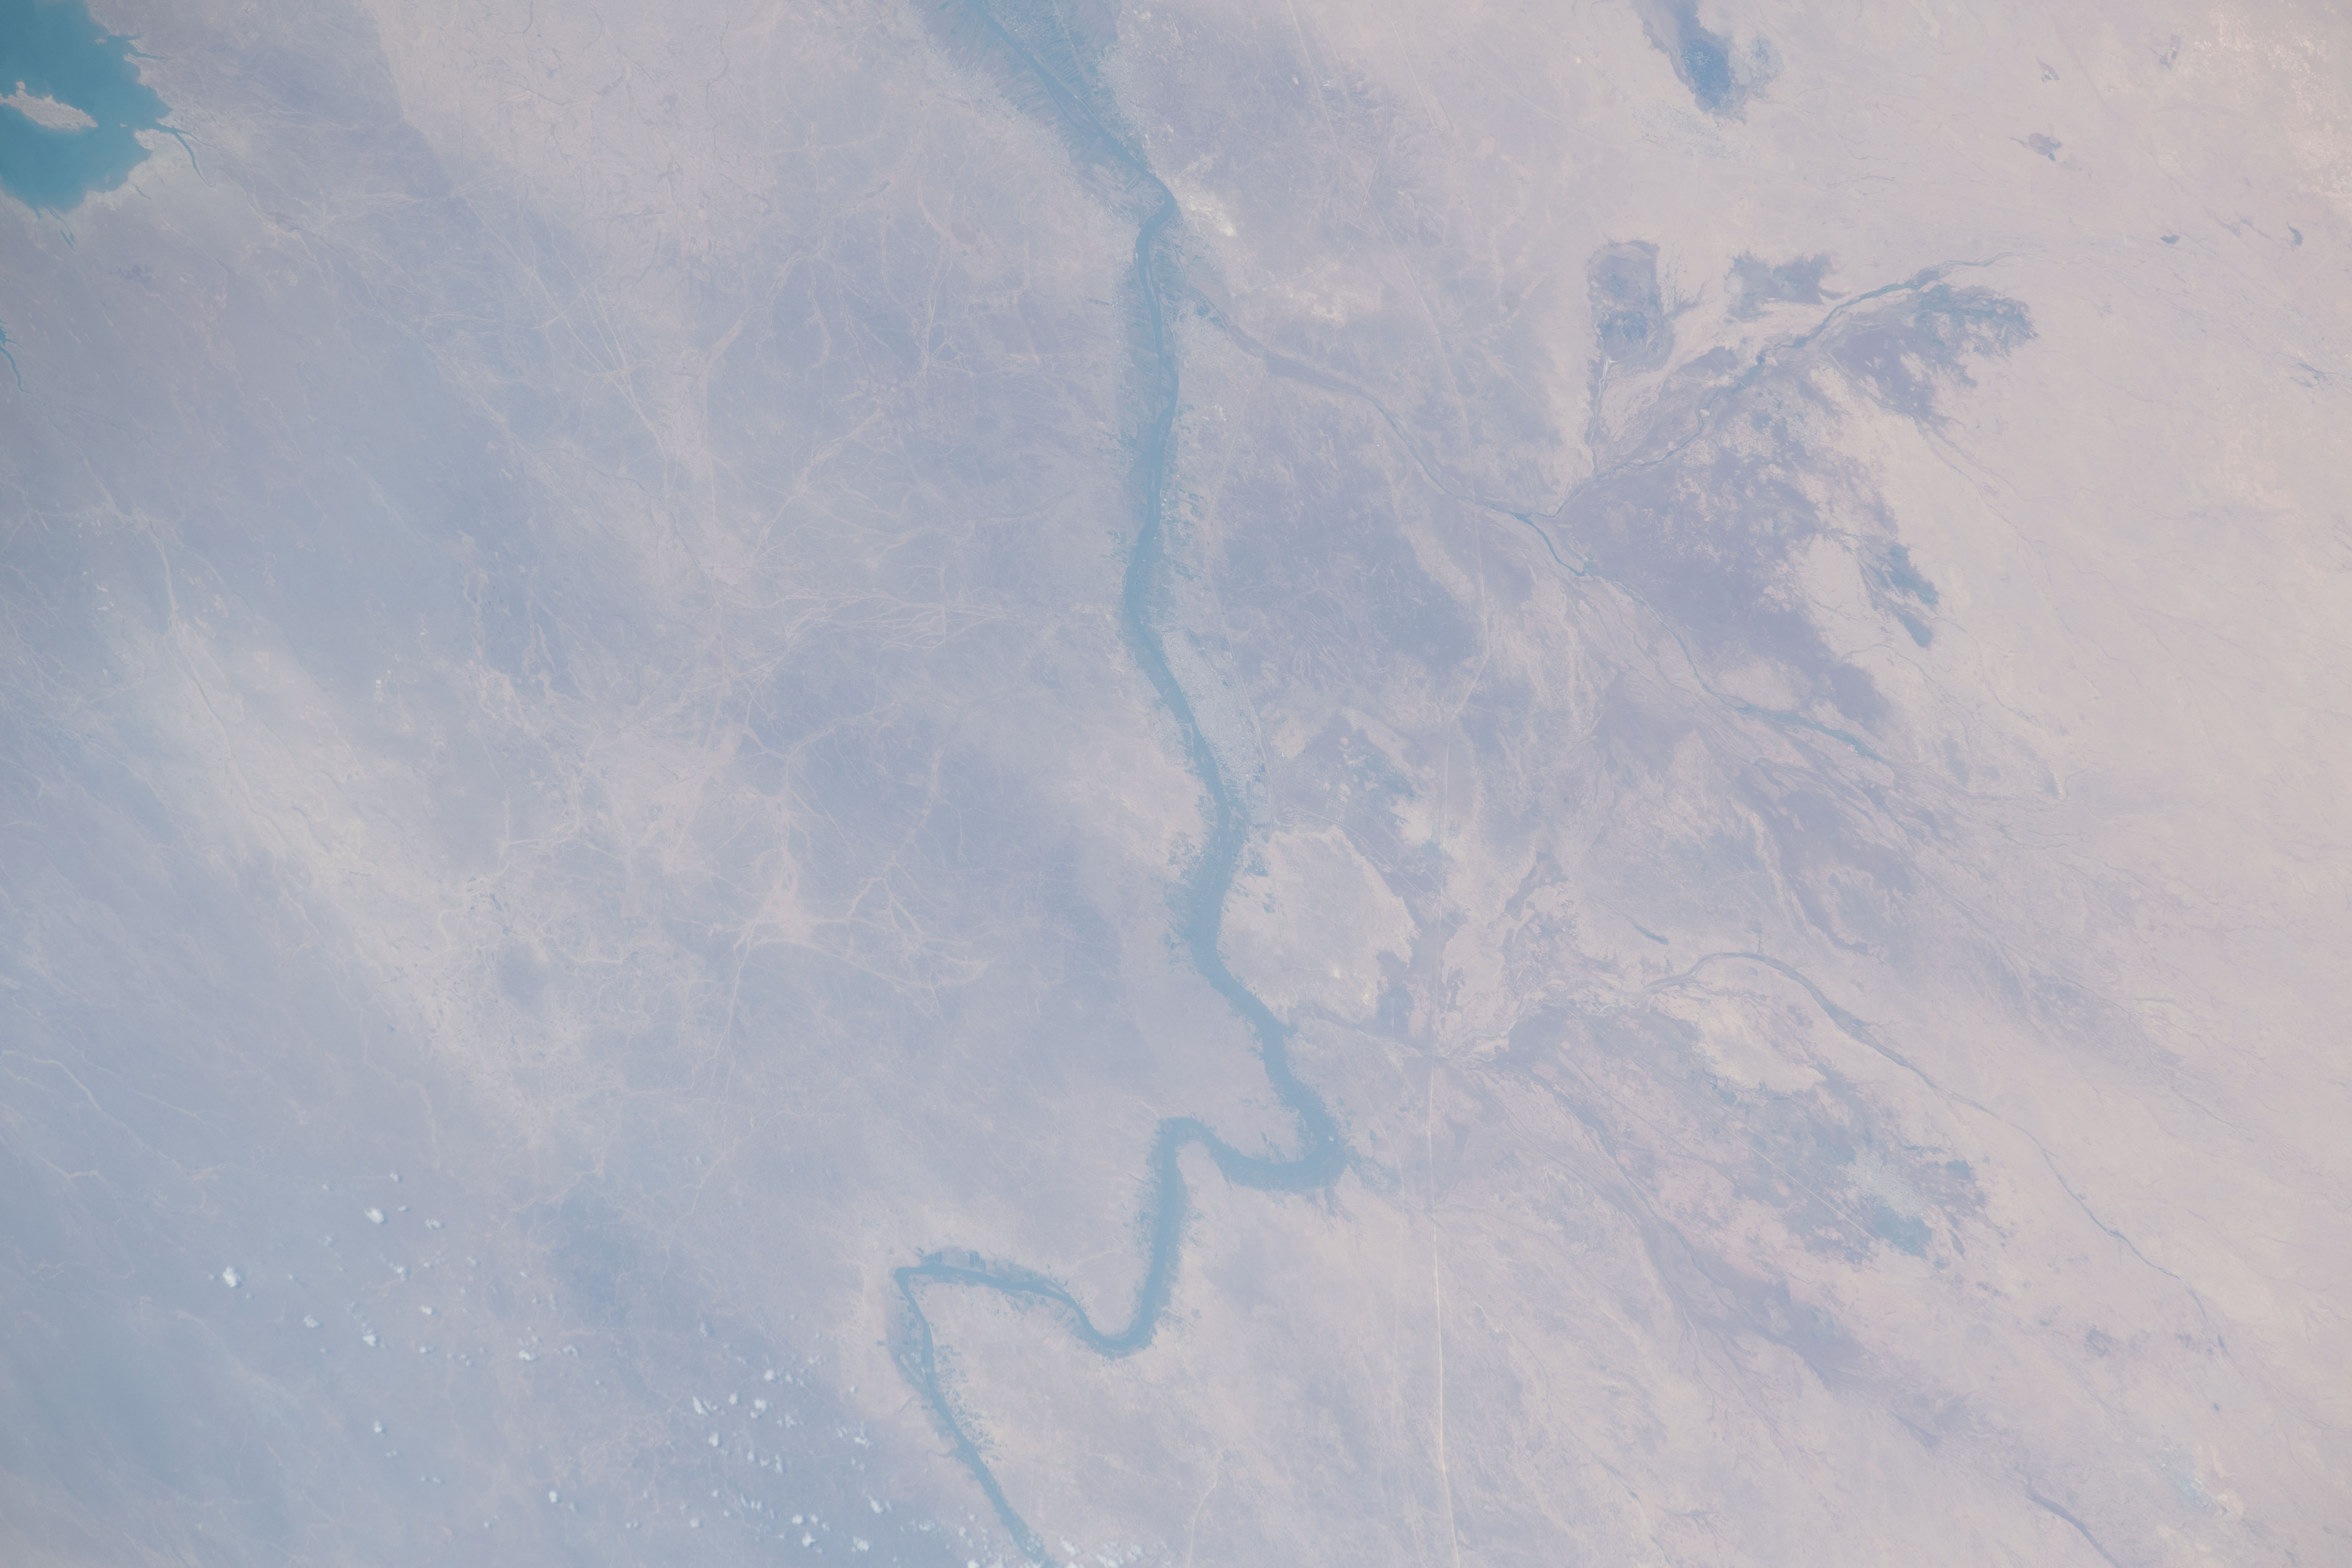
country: IRAQ
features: EUPHRATES RIVER
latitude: 33.7
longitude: 42.8
